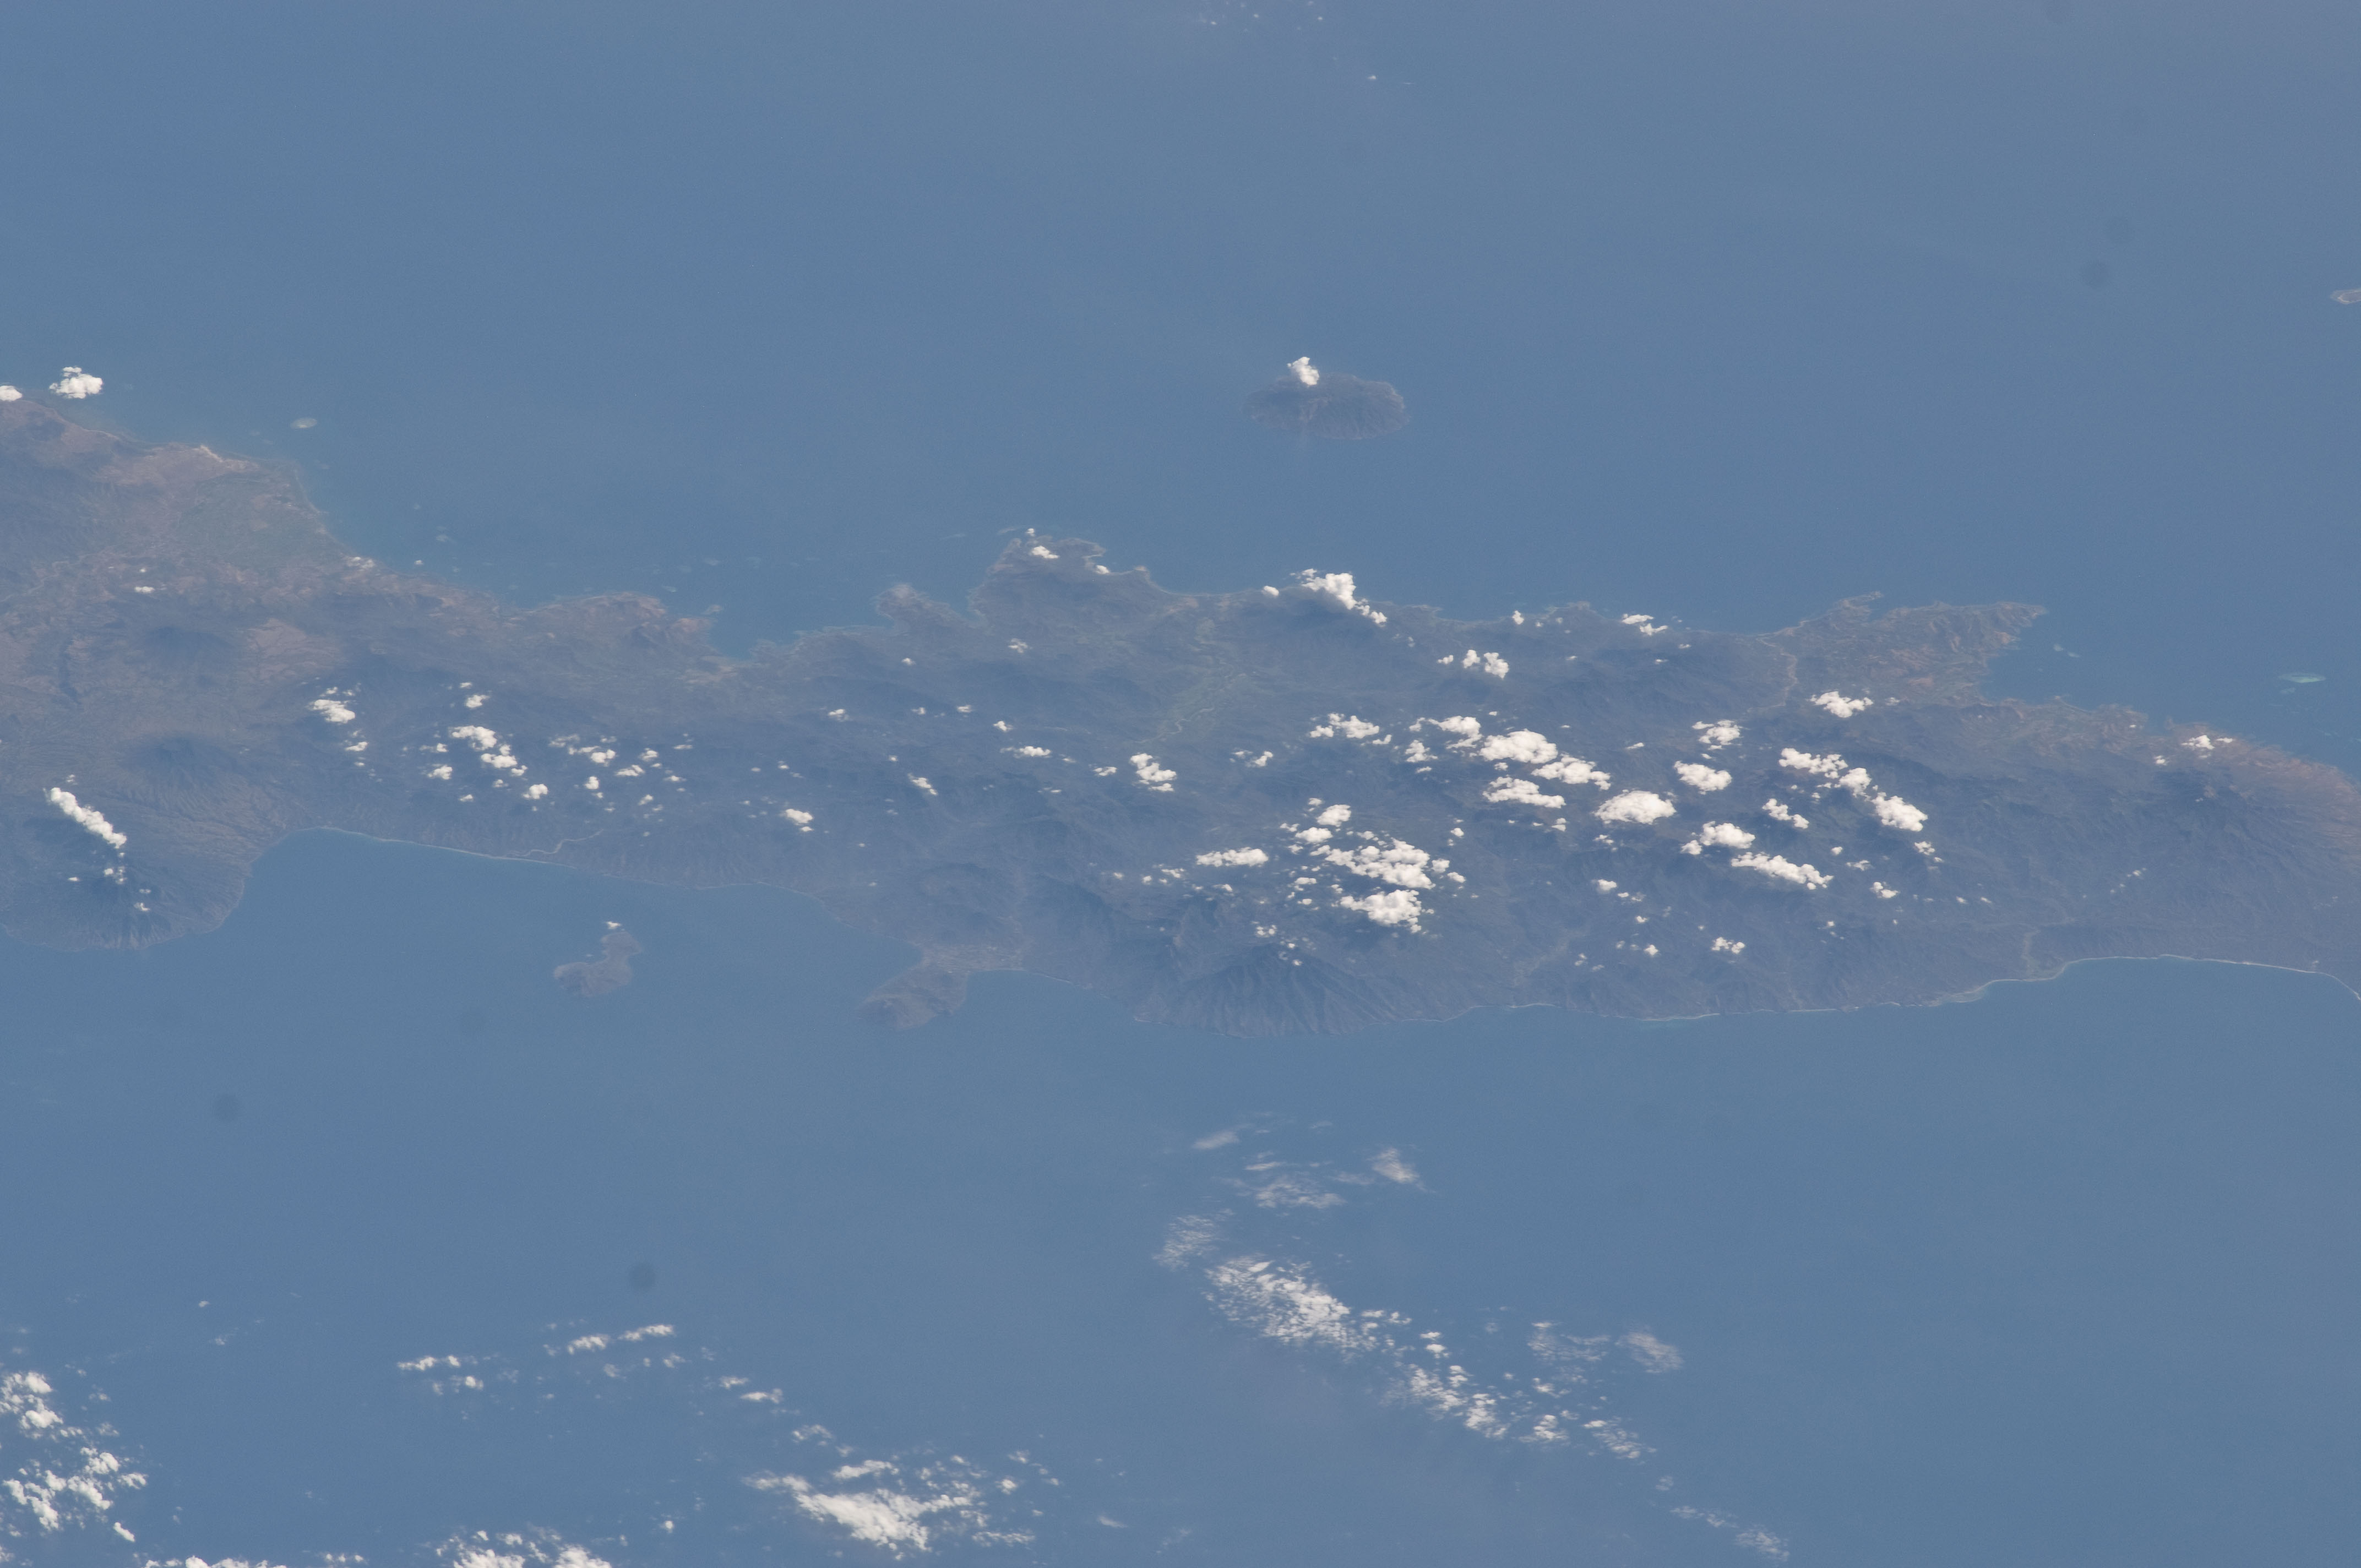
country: INDONESIA
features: LESSER SUNDA I., FLORES, PULAU PALU, INDIAN O.
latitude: -8.7
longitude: 121.5
